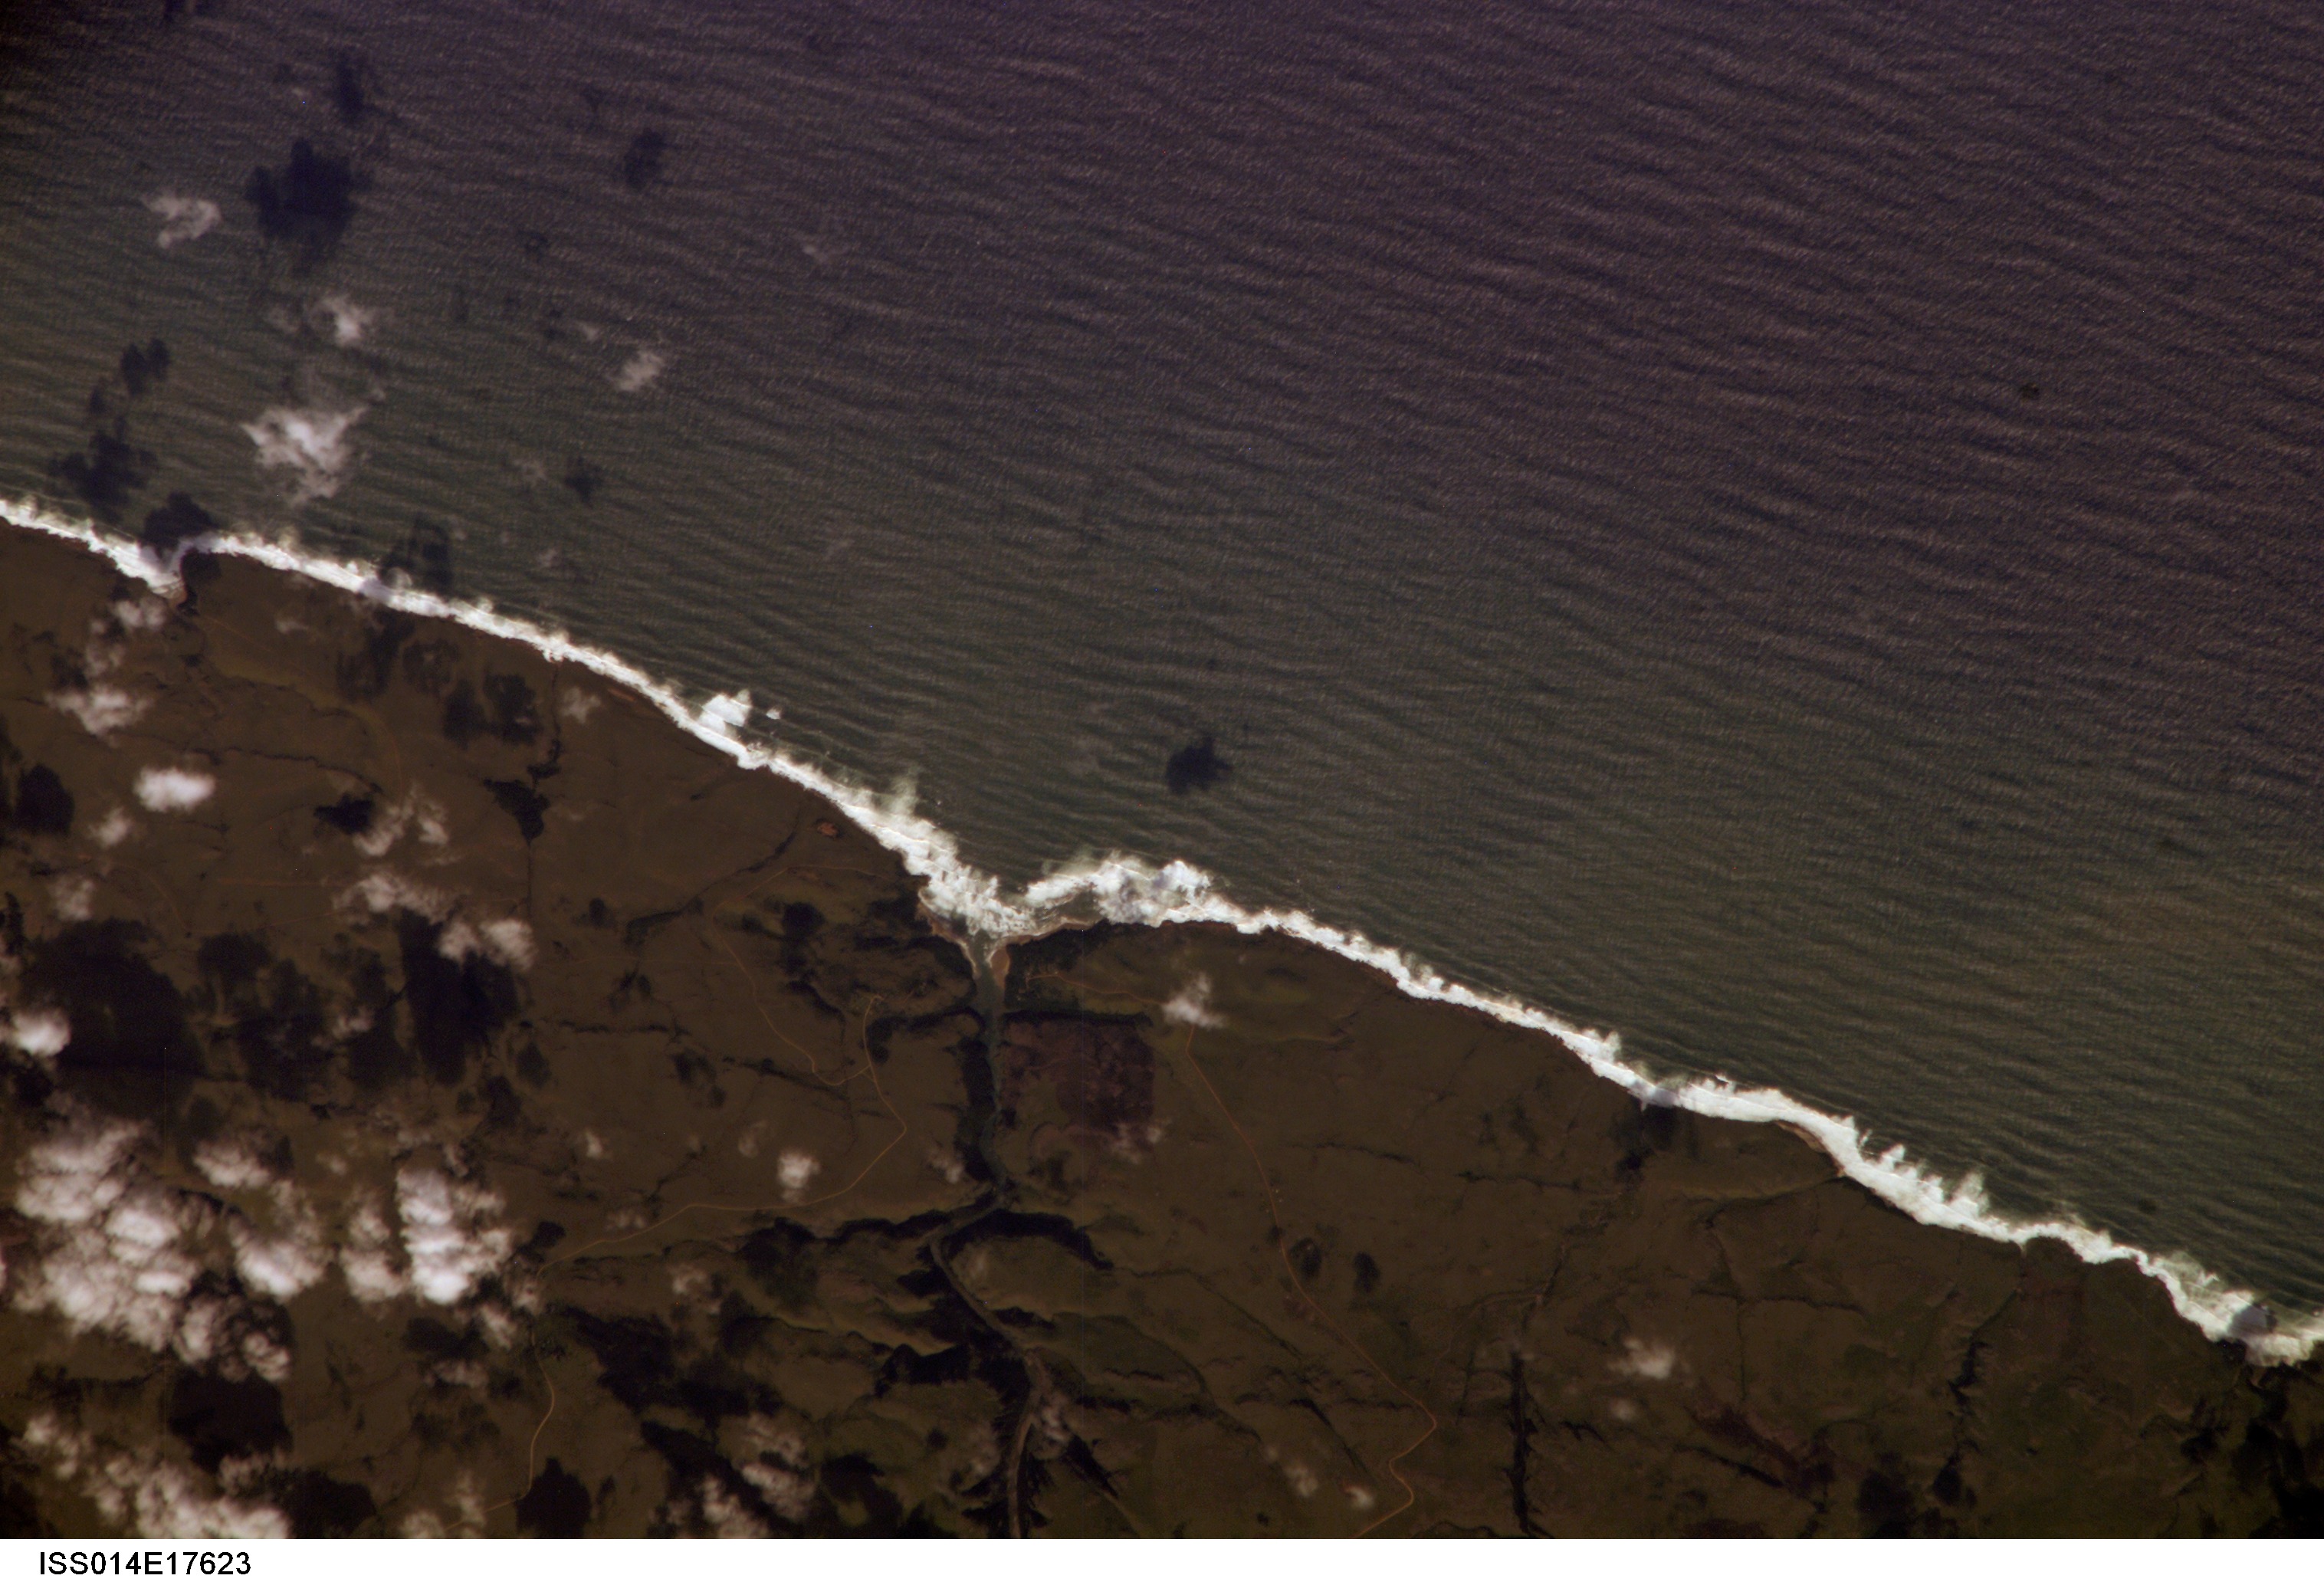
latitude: -31.4
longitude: 30.0
